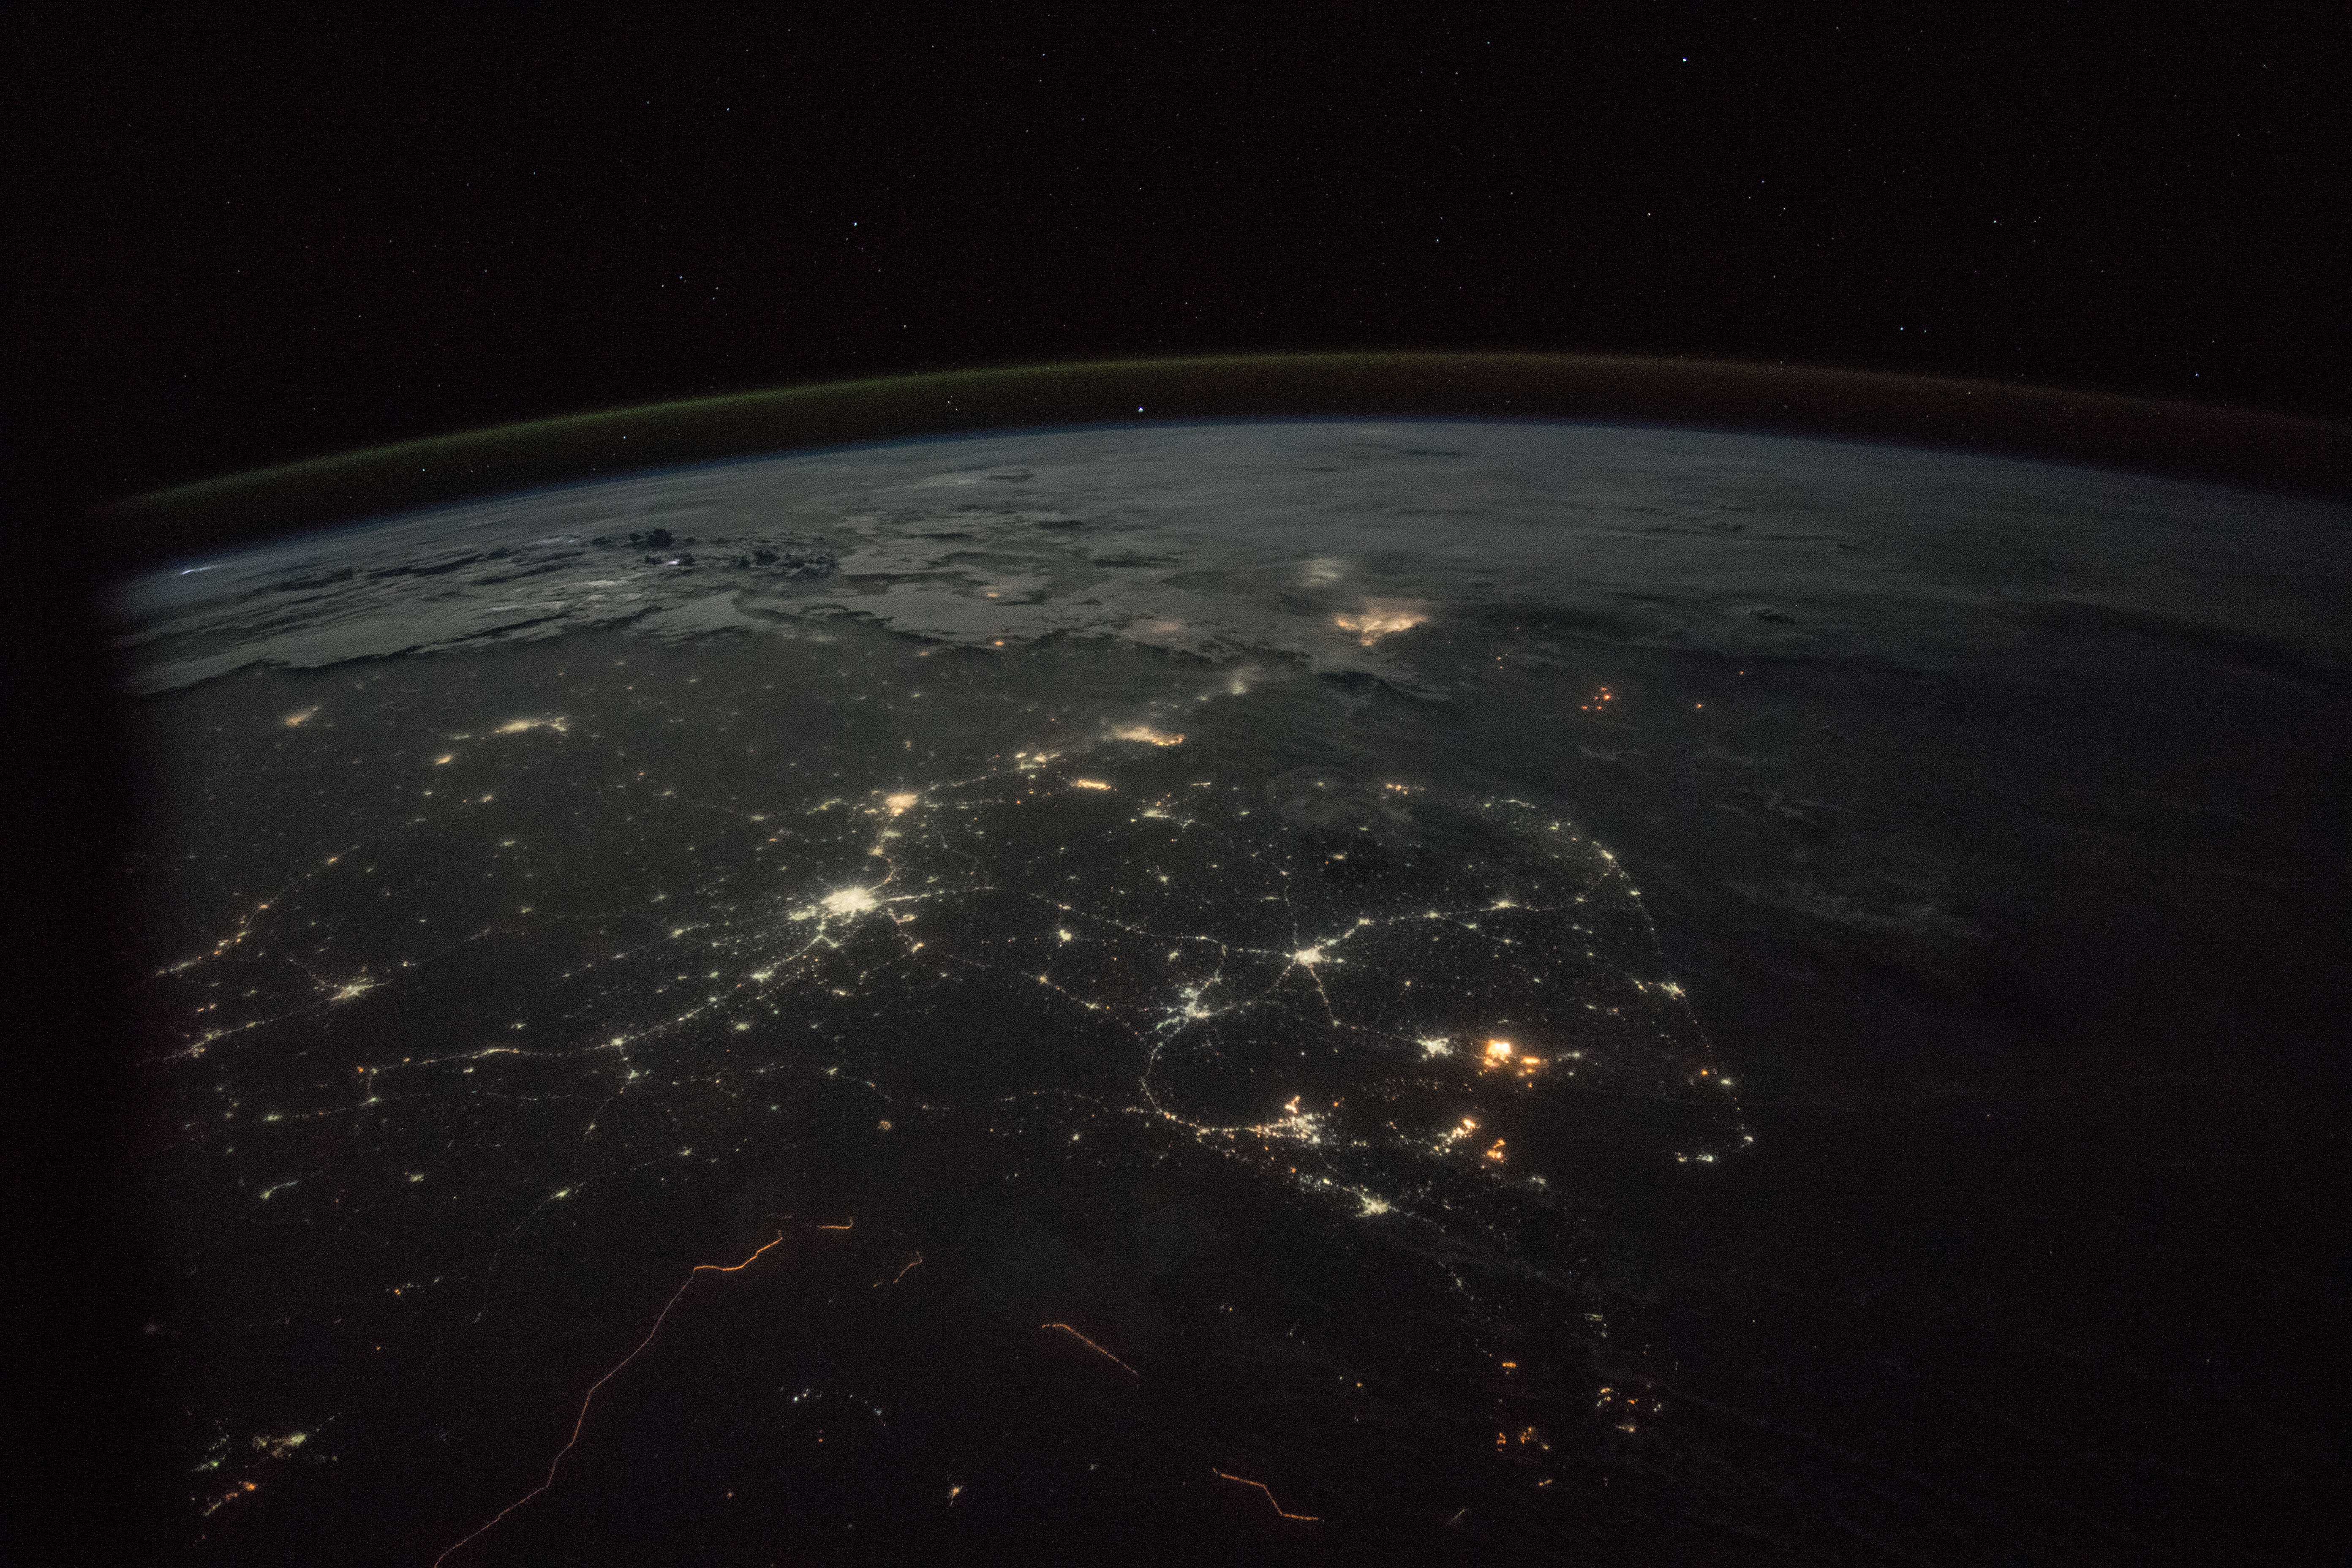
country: INDIA
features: DARK EARTHOBS, PAKISTAN, AHMEDABAD
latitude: 20.5
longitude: 72.5
